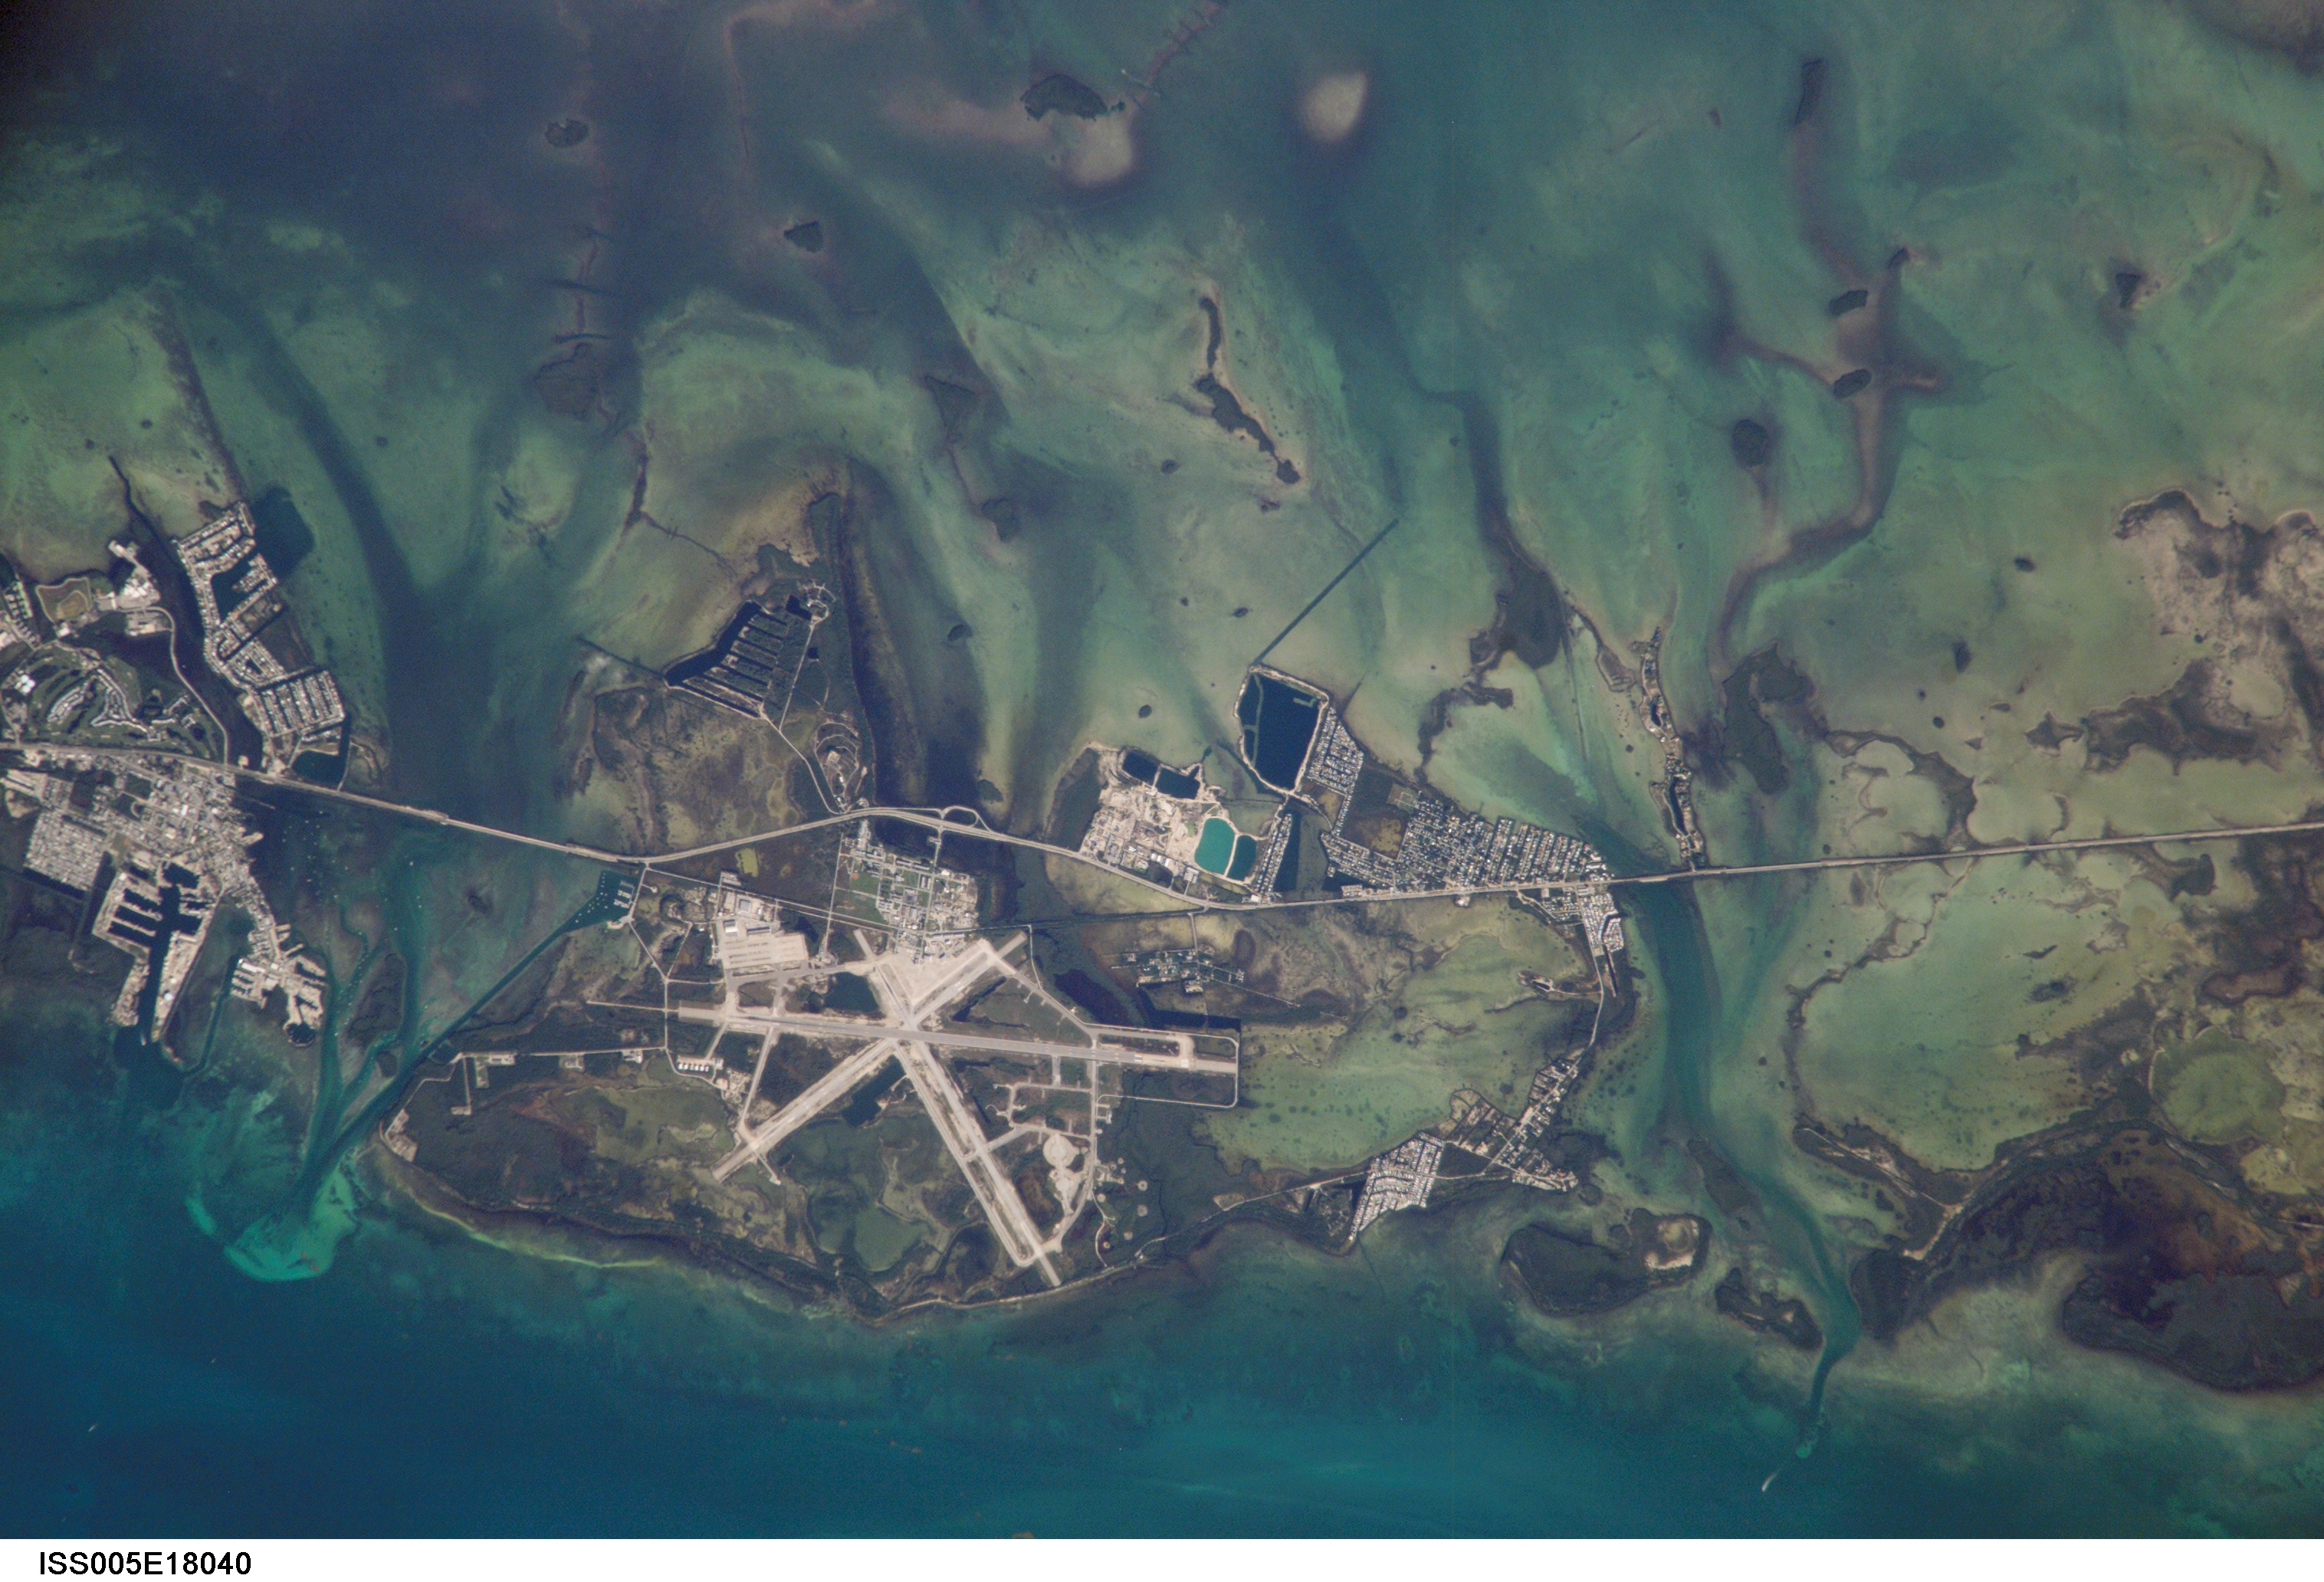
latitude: 24.5
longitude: -82.0
